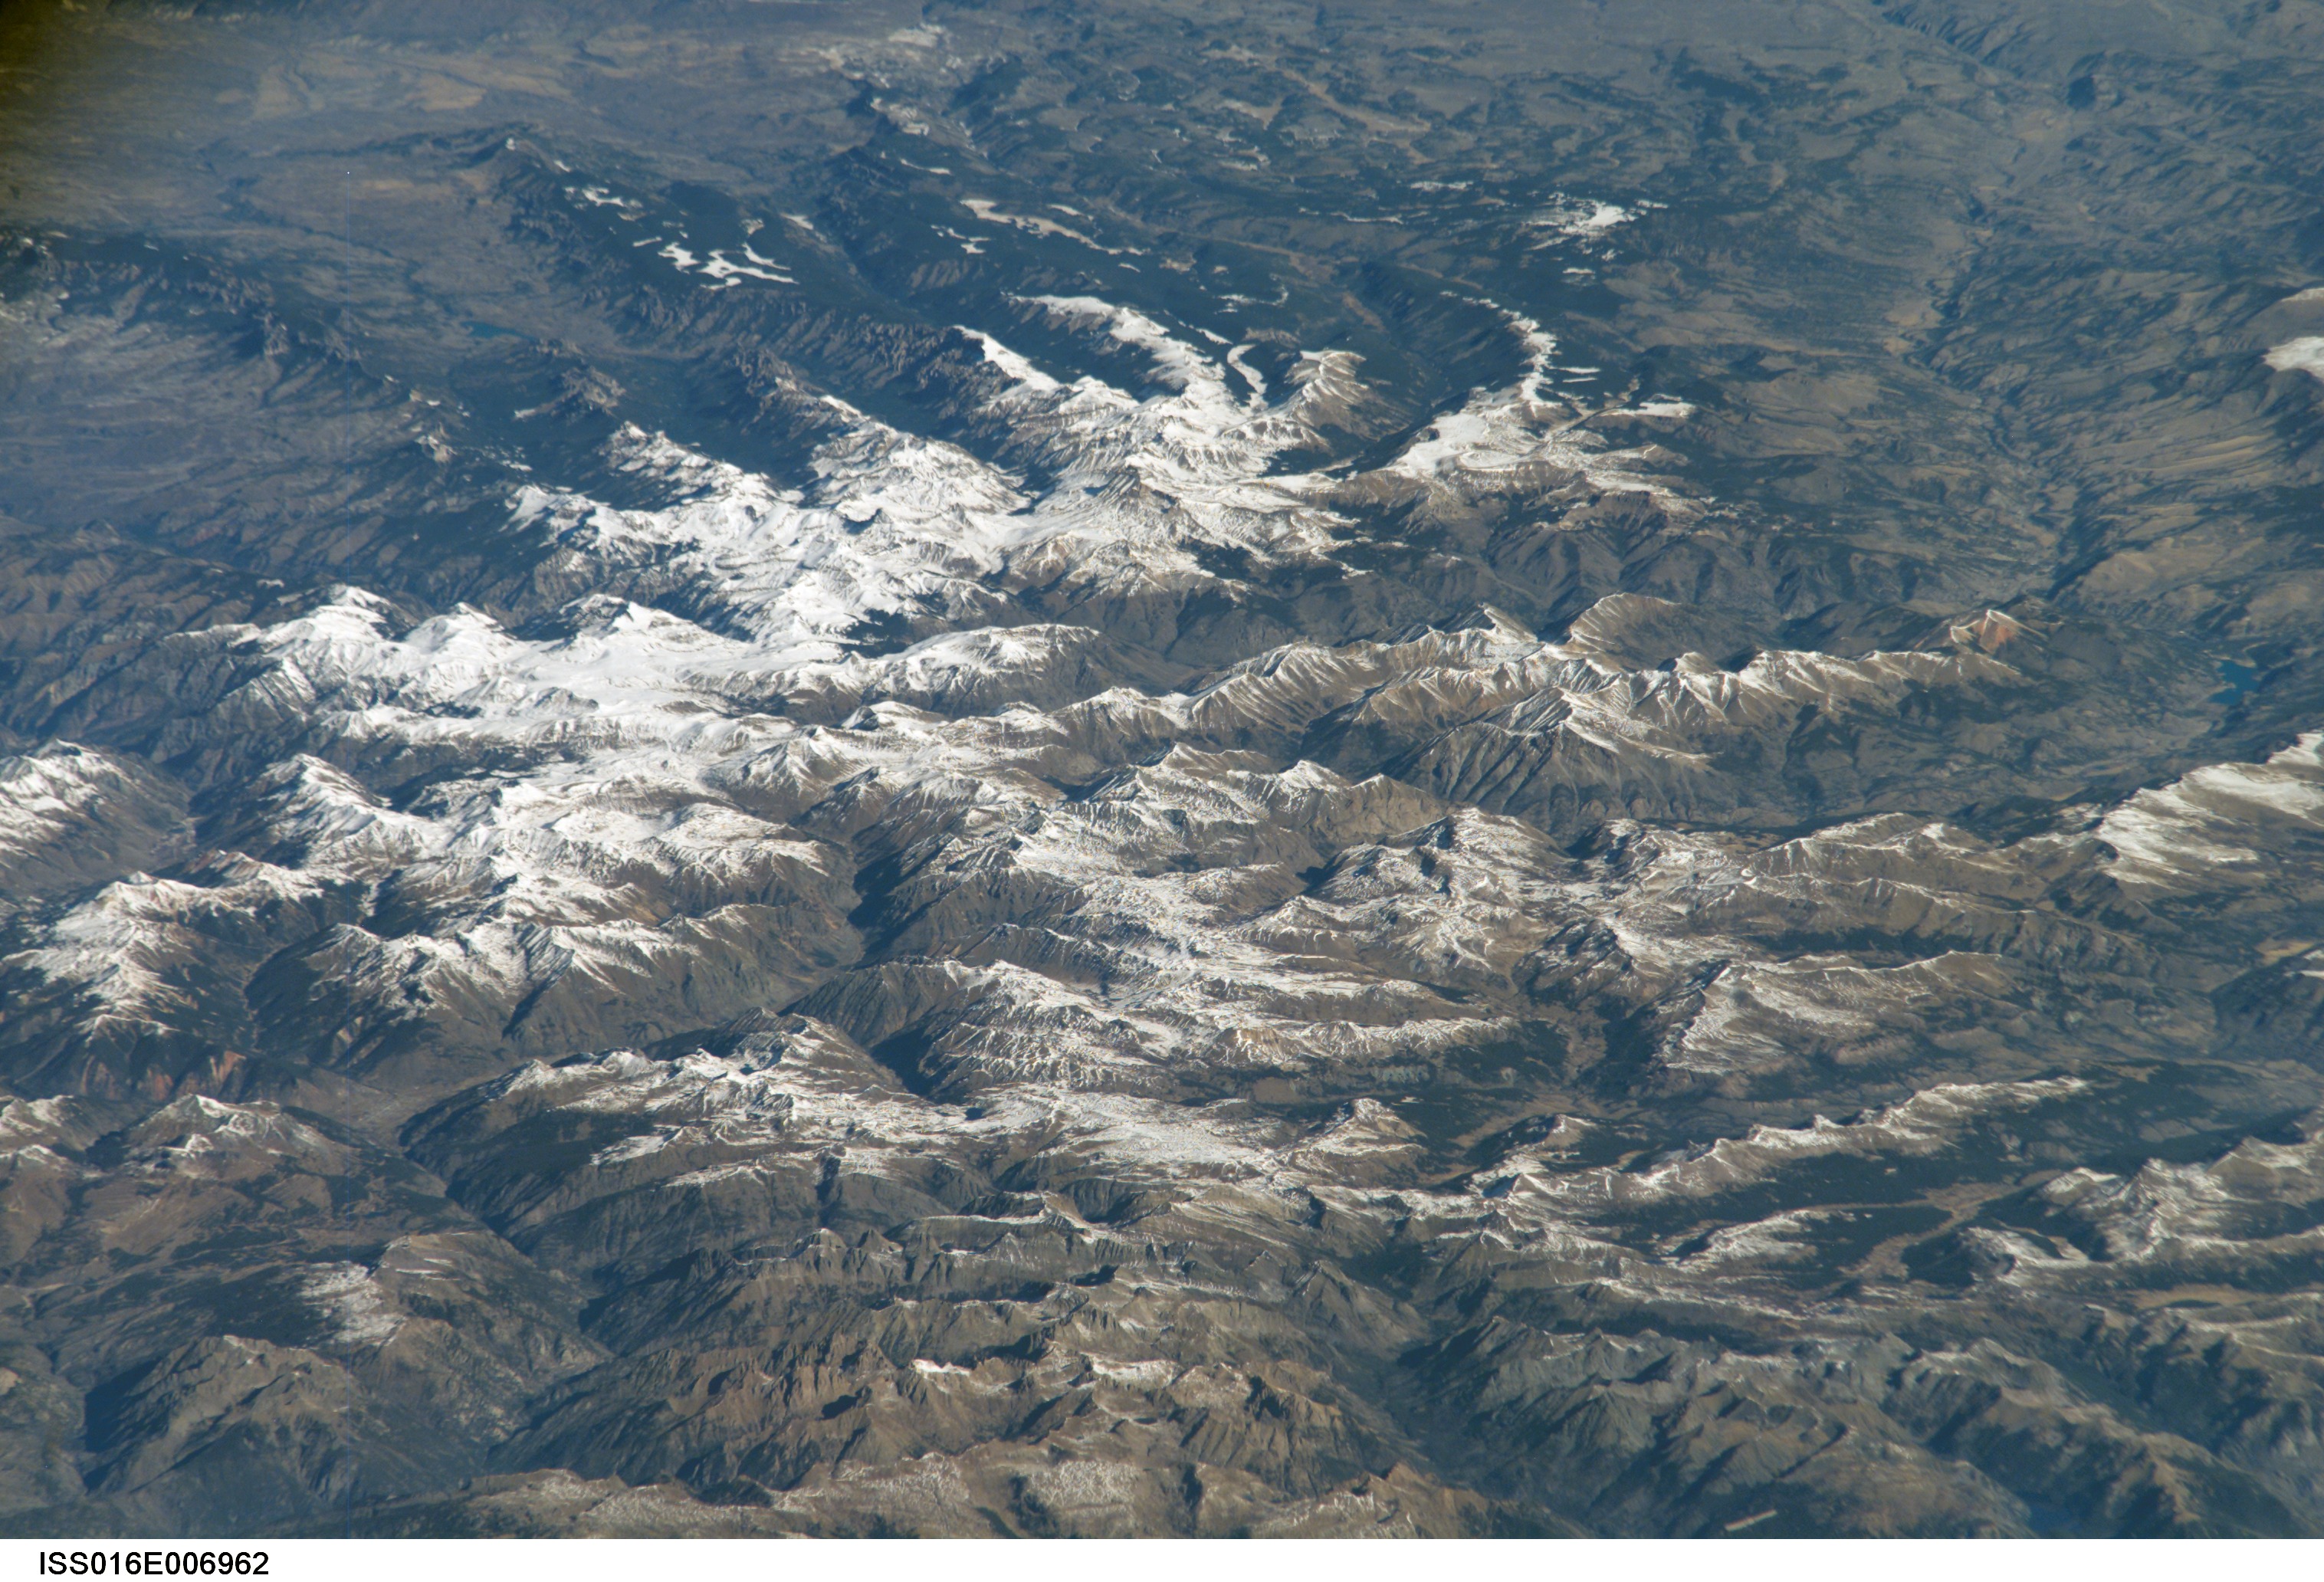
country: USA-COLORADO
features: PAN-SAN JUAN MTS., LAKE CITY
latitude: 38.0
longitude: -107.5
